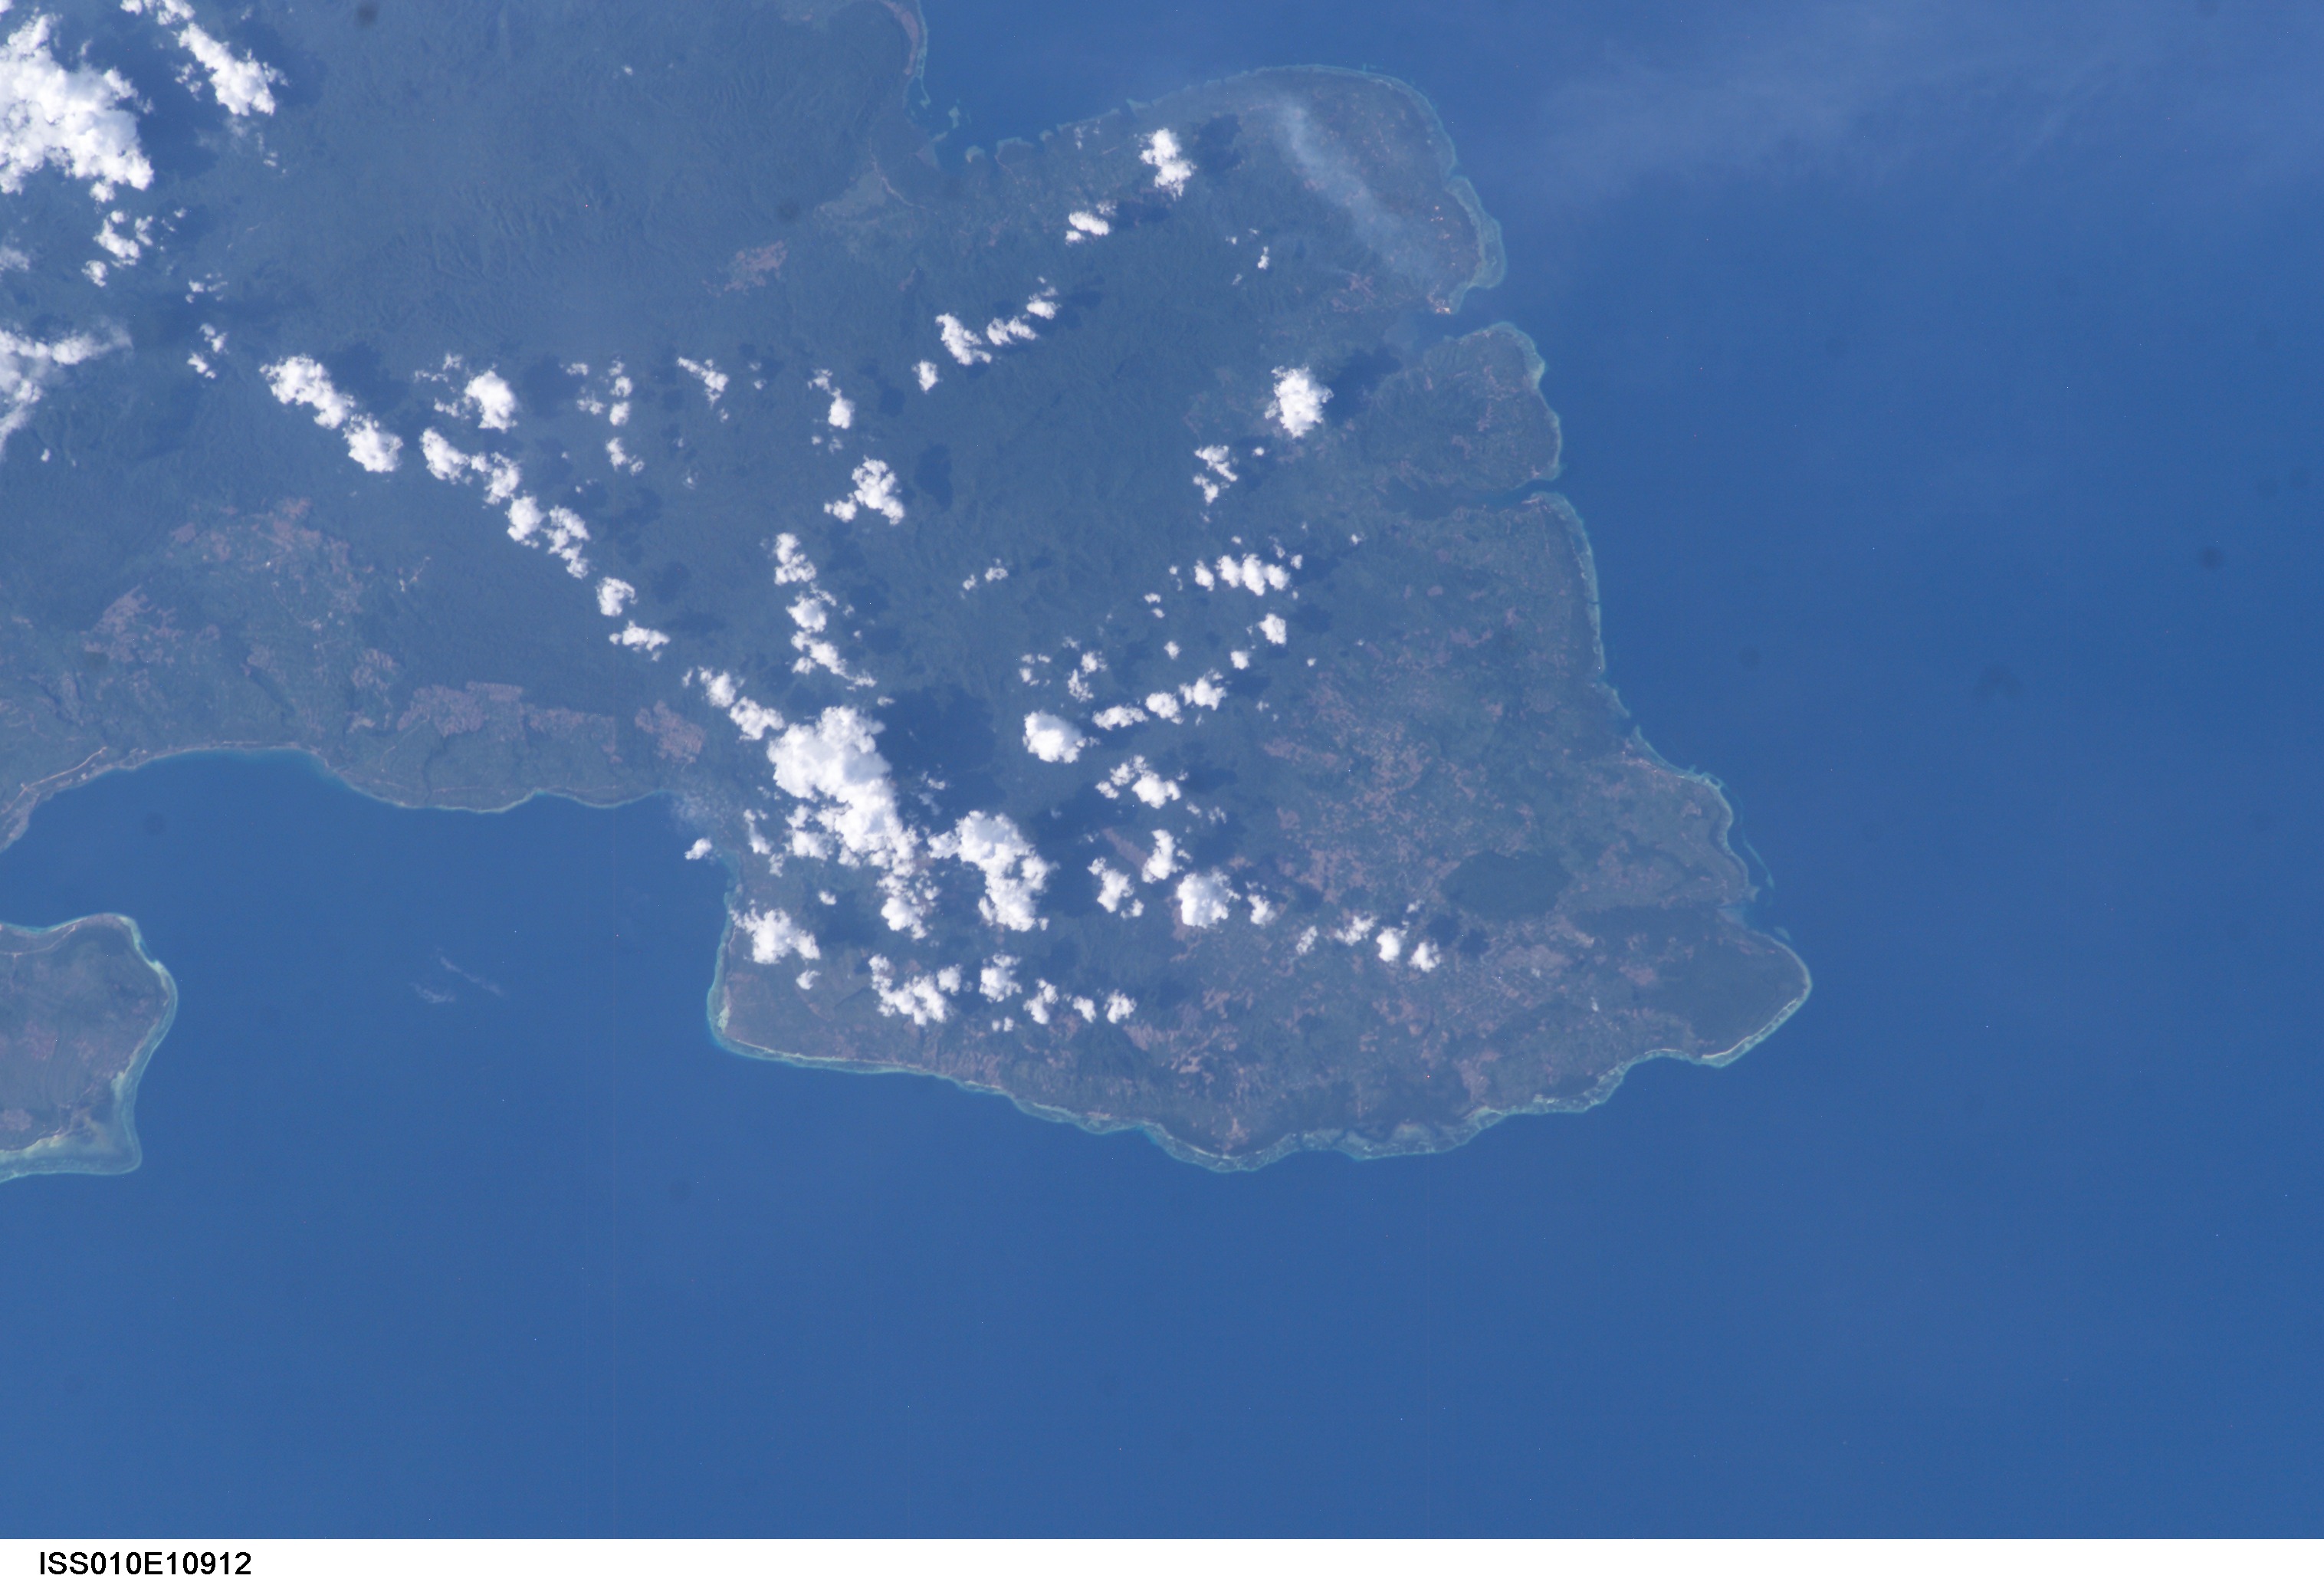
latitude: -5.5
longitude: 123.0
